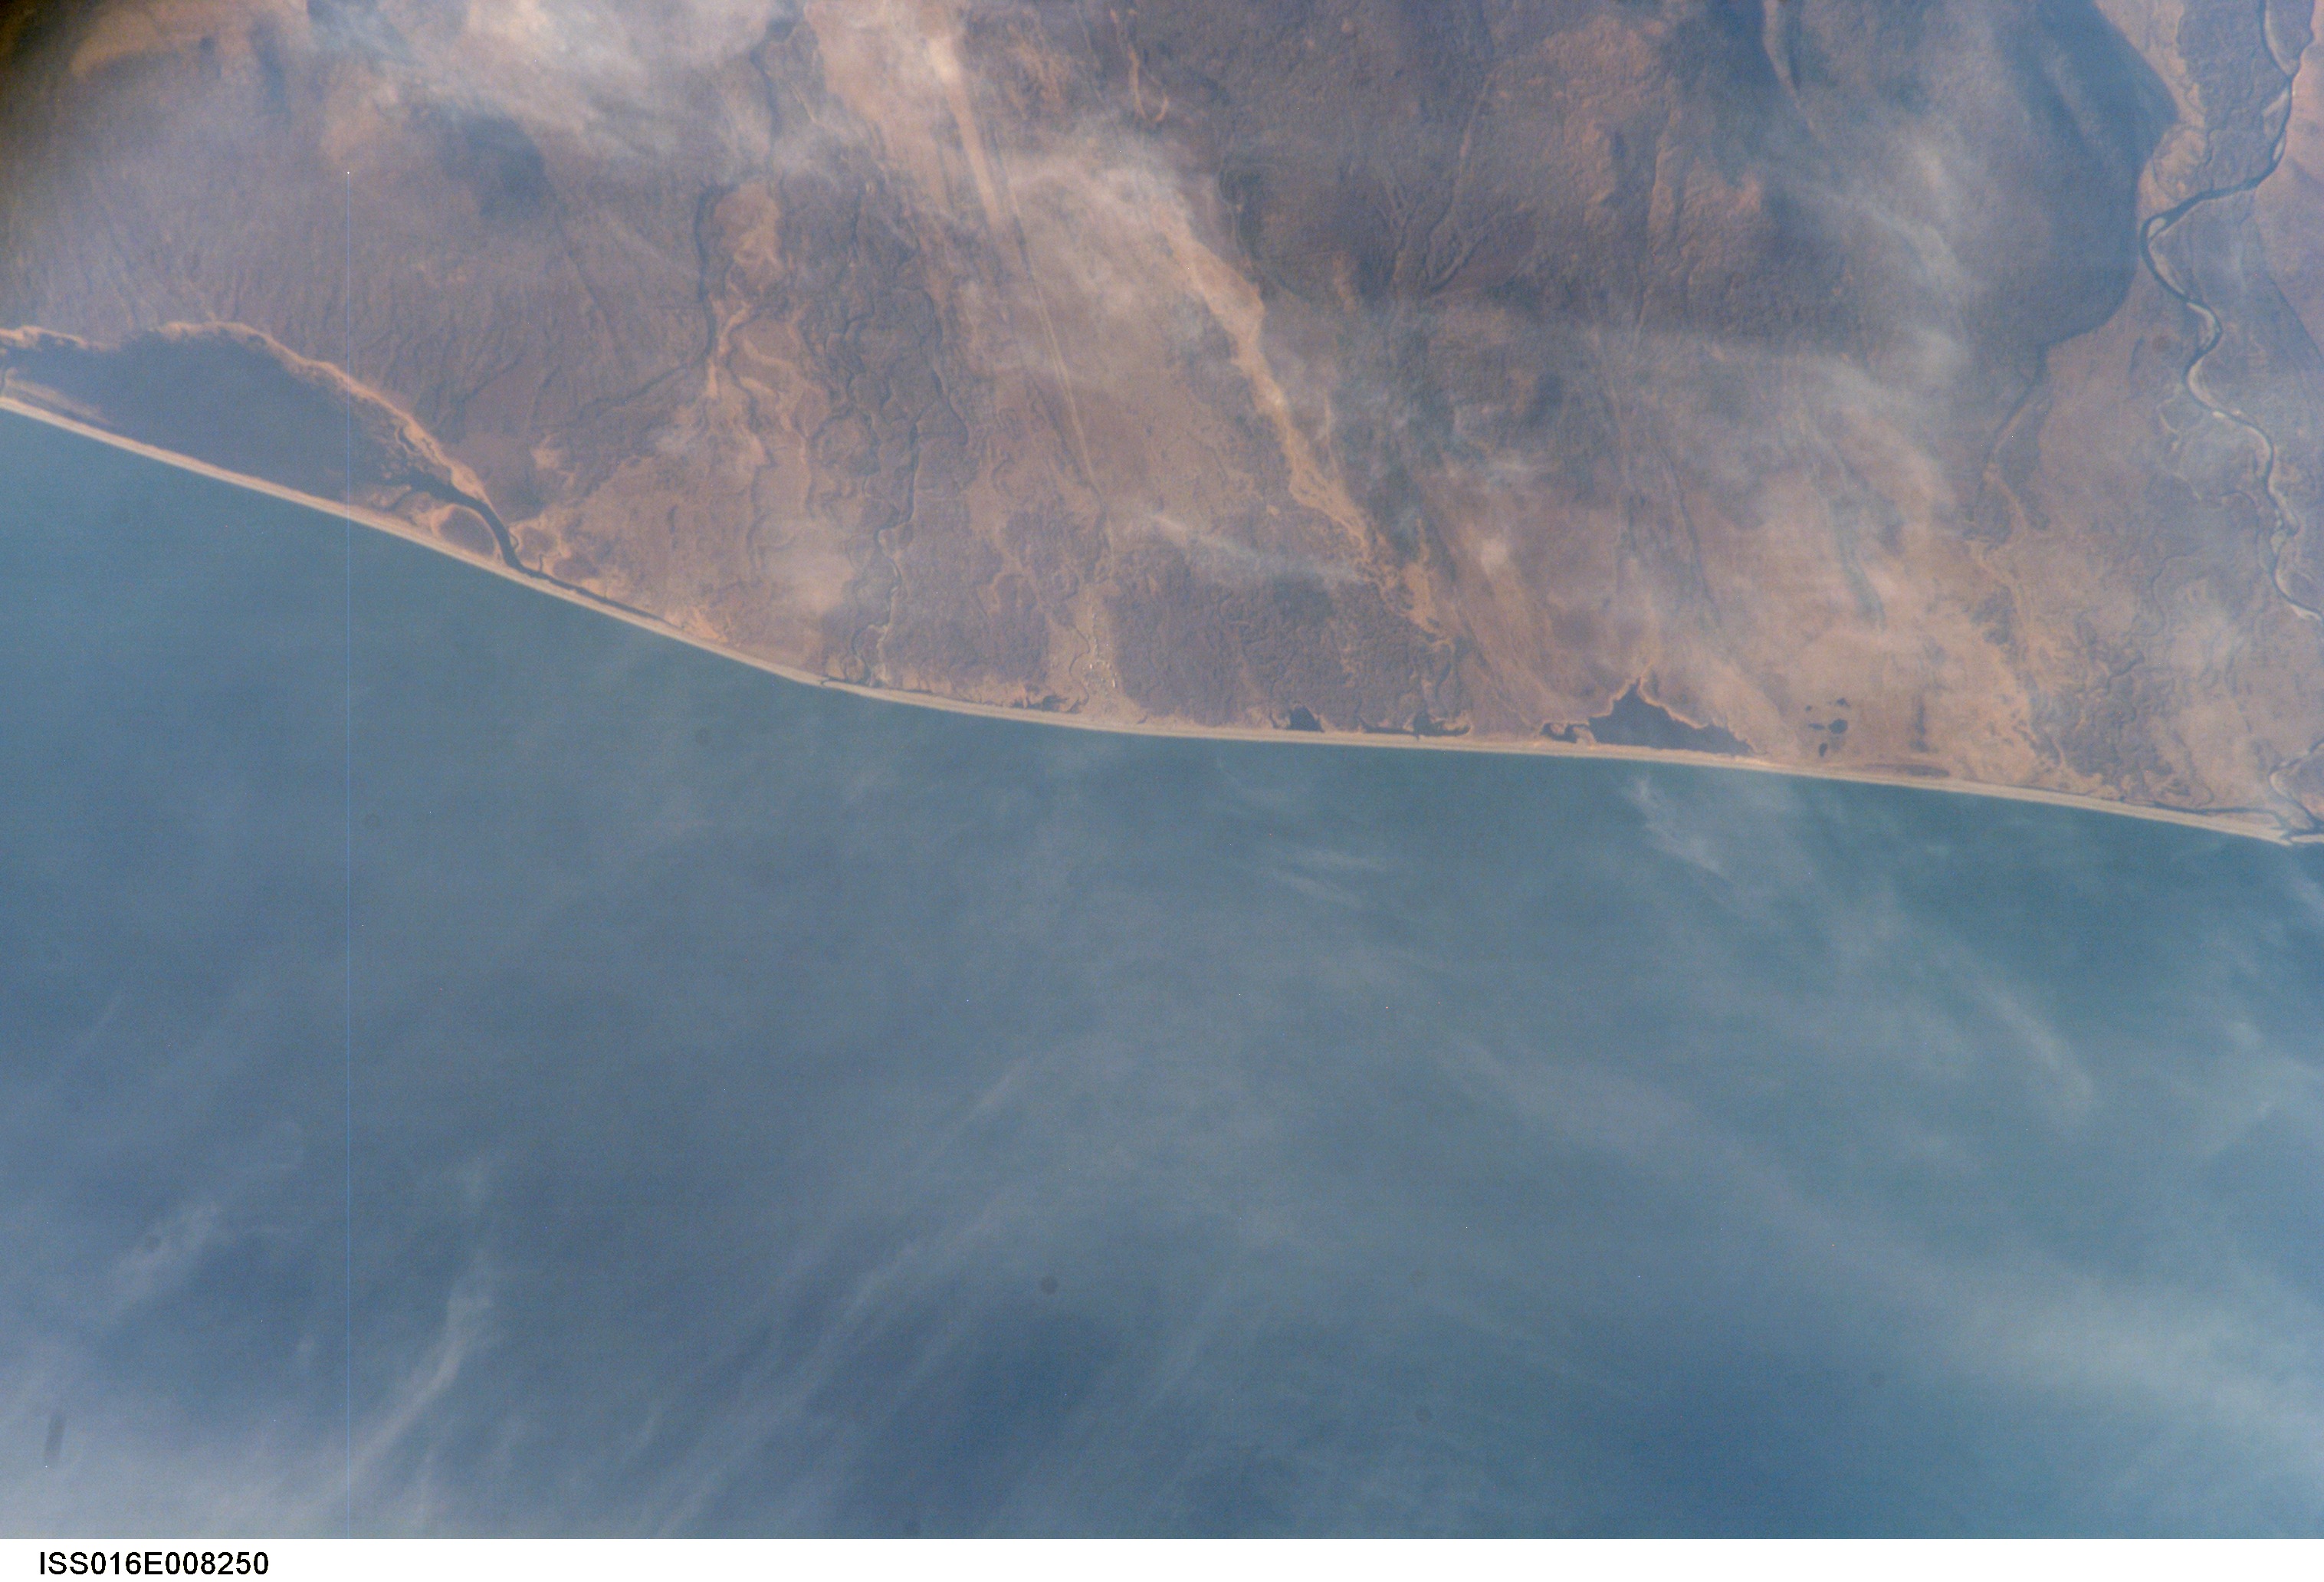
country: RUSSIAN FEDERATION
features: YEDINKA, TATARSKIY STR., COAST
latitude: 47.2
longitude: 138.7
